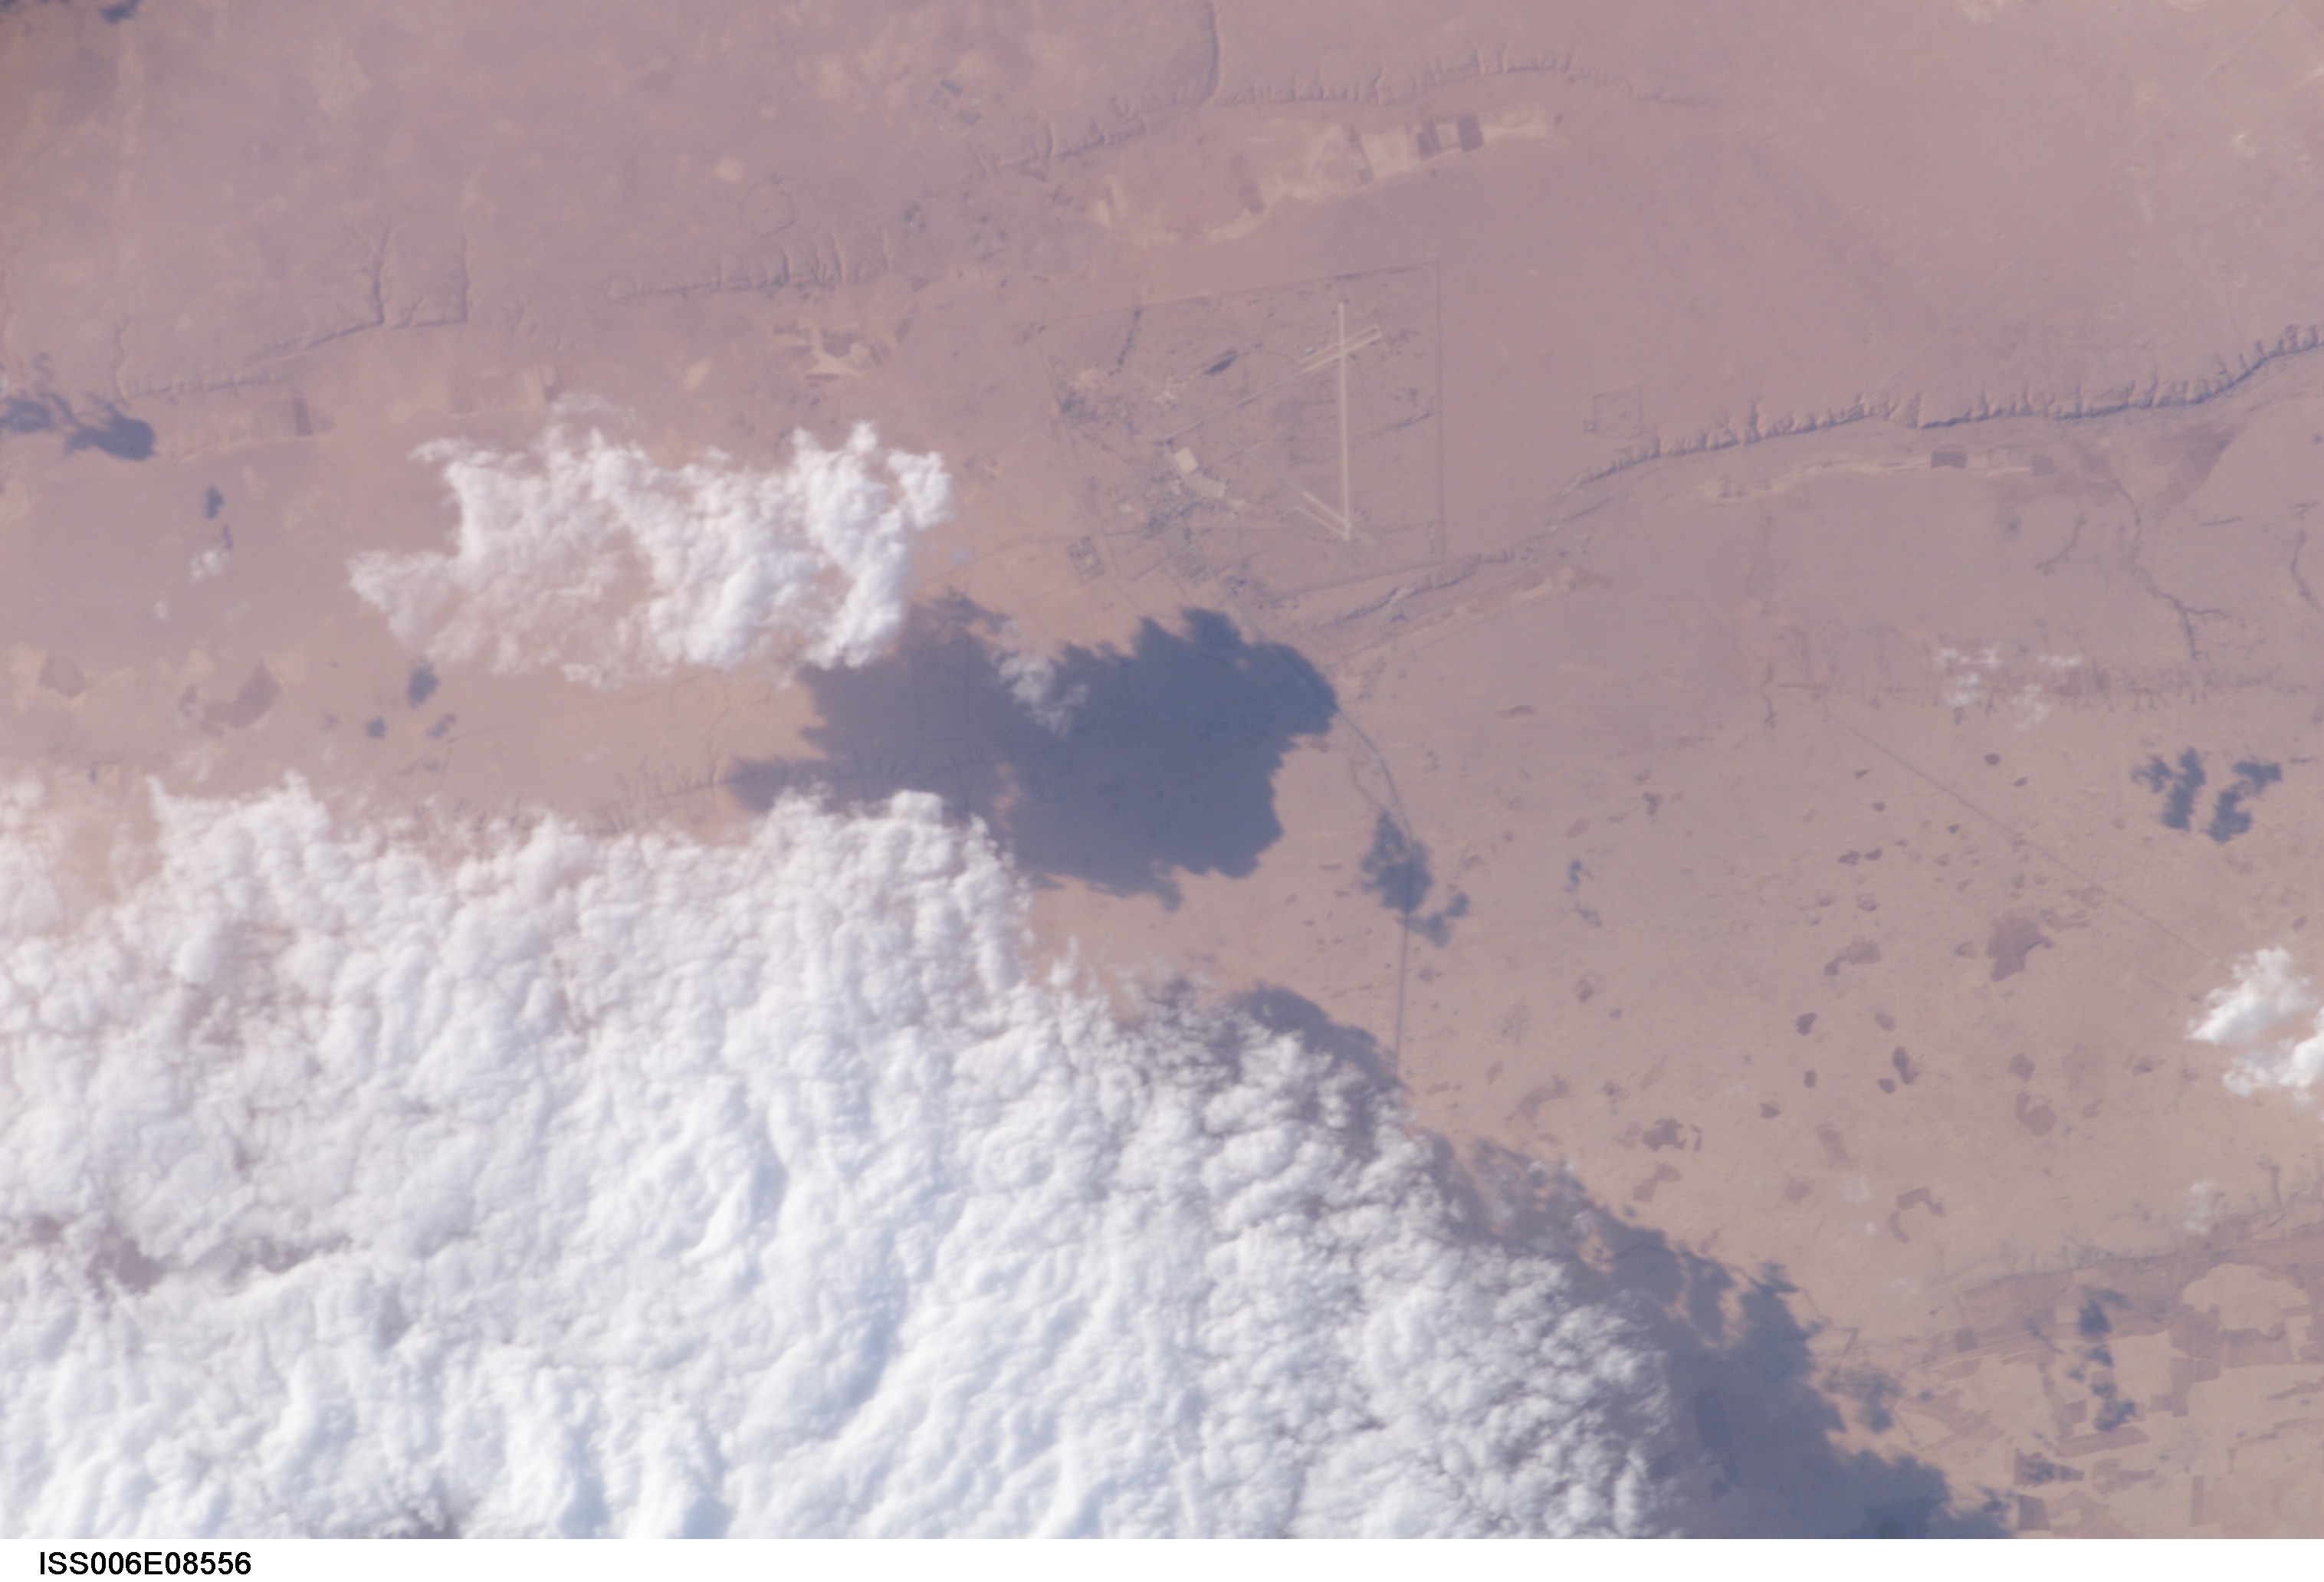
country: LIBYA
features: GAMAL NASSER AIRPORT
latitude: 32.0
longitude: 24.0
